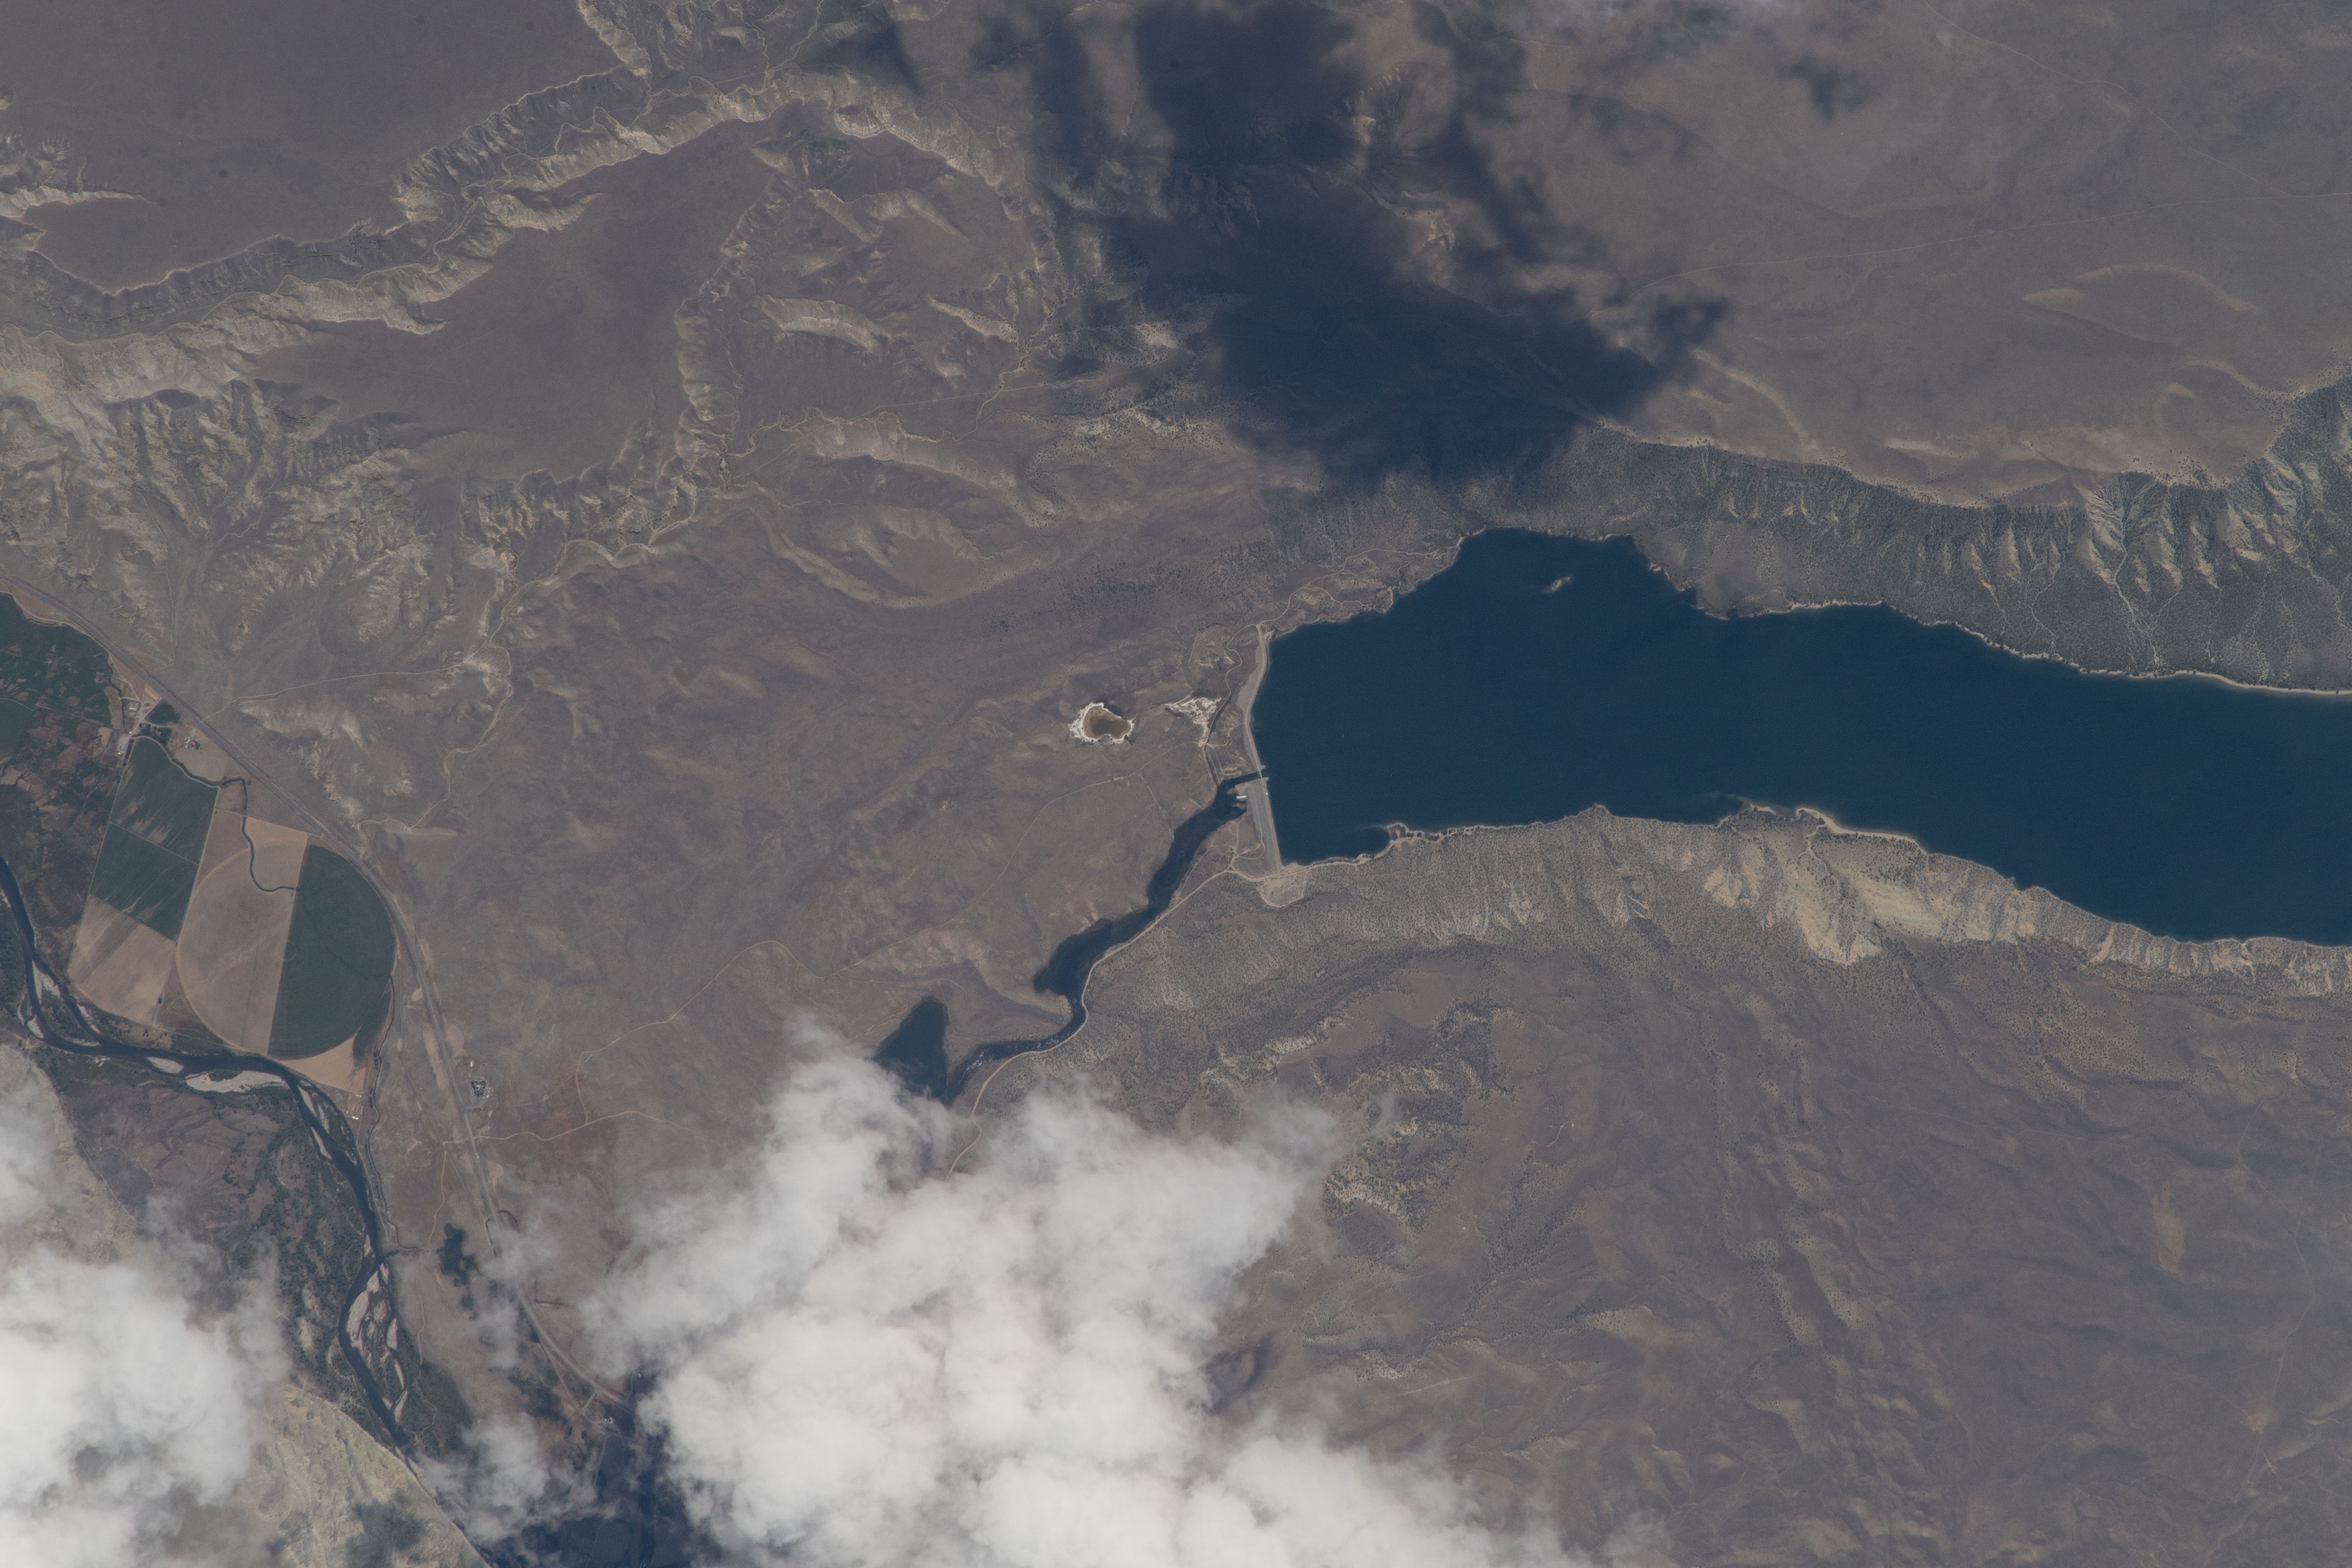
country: USA-WYOMING
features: BULL LAKE, GRAND TETON NATIONAL PARK
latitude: 43.2
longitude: -109.0
